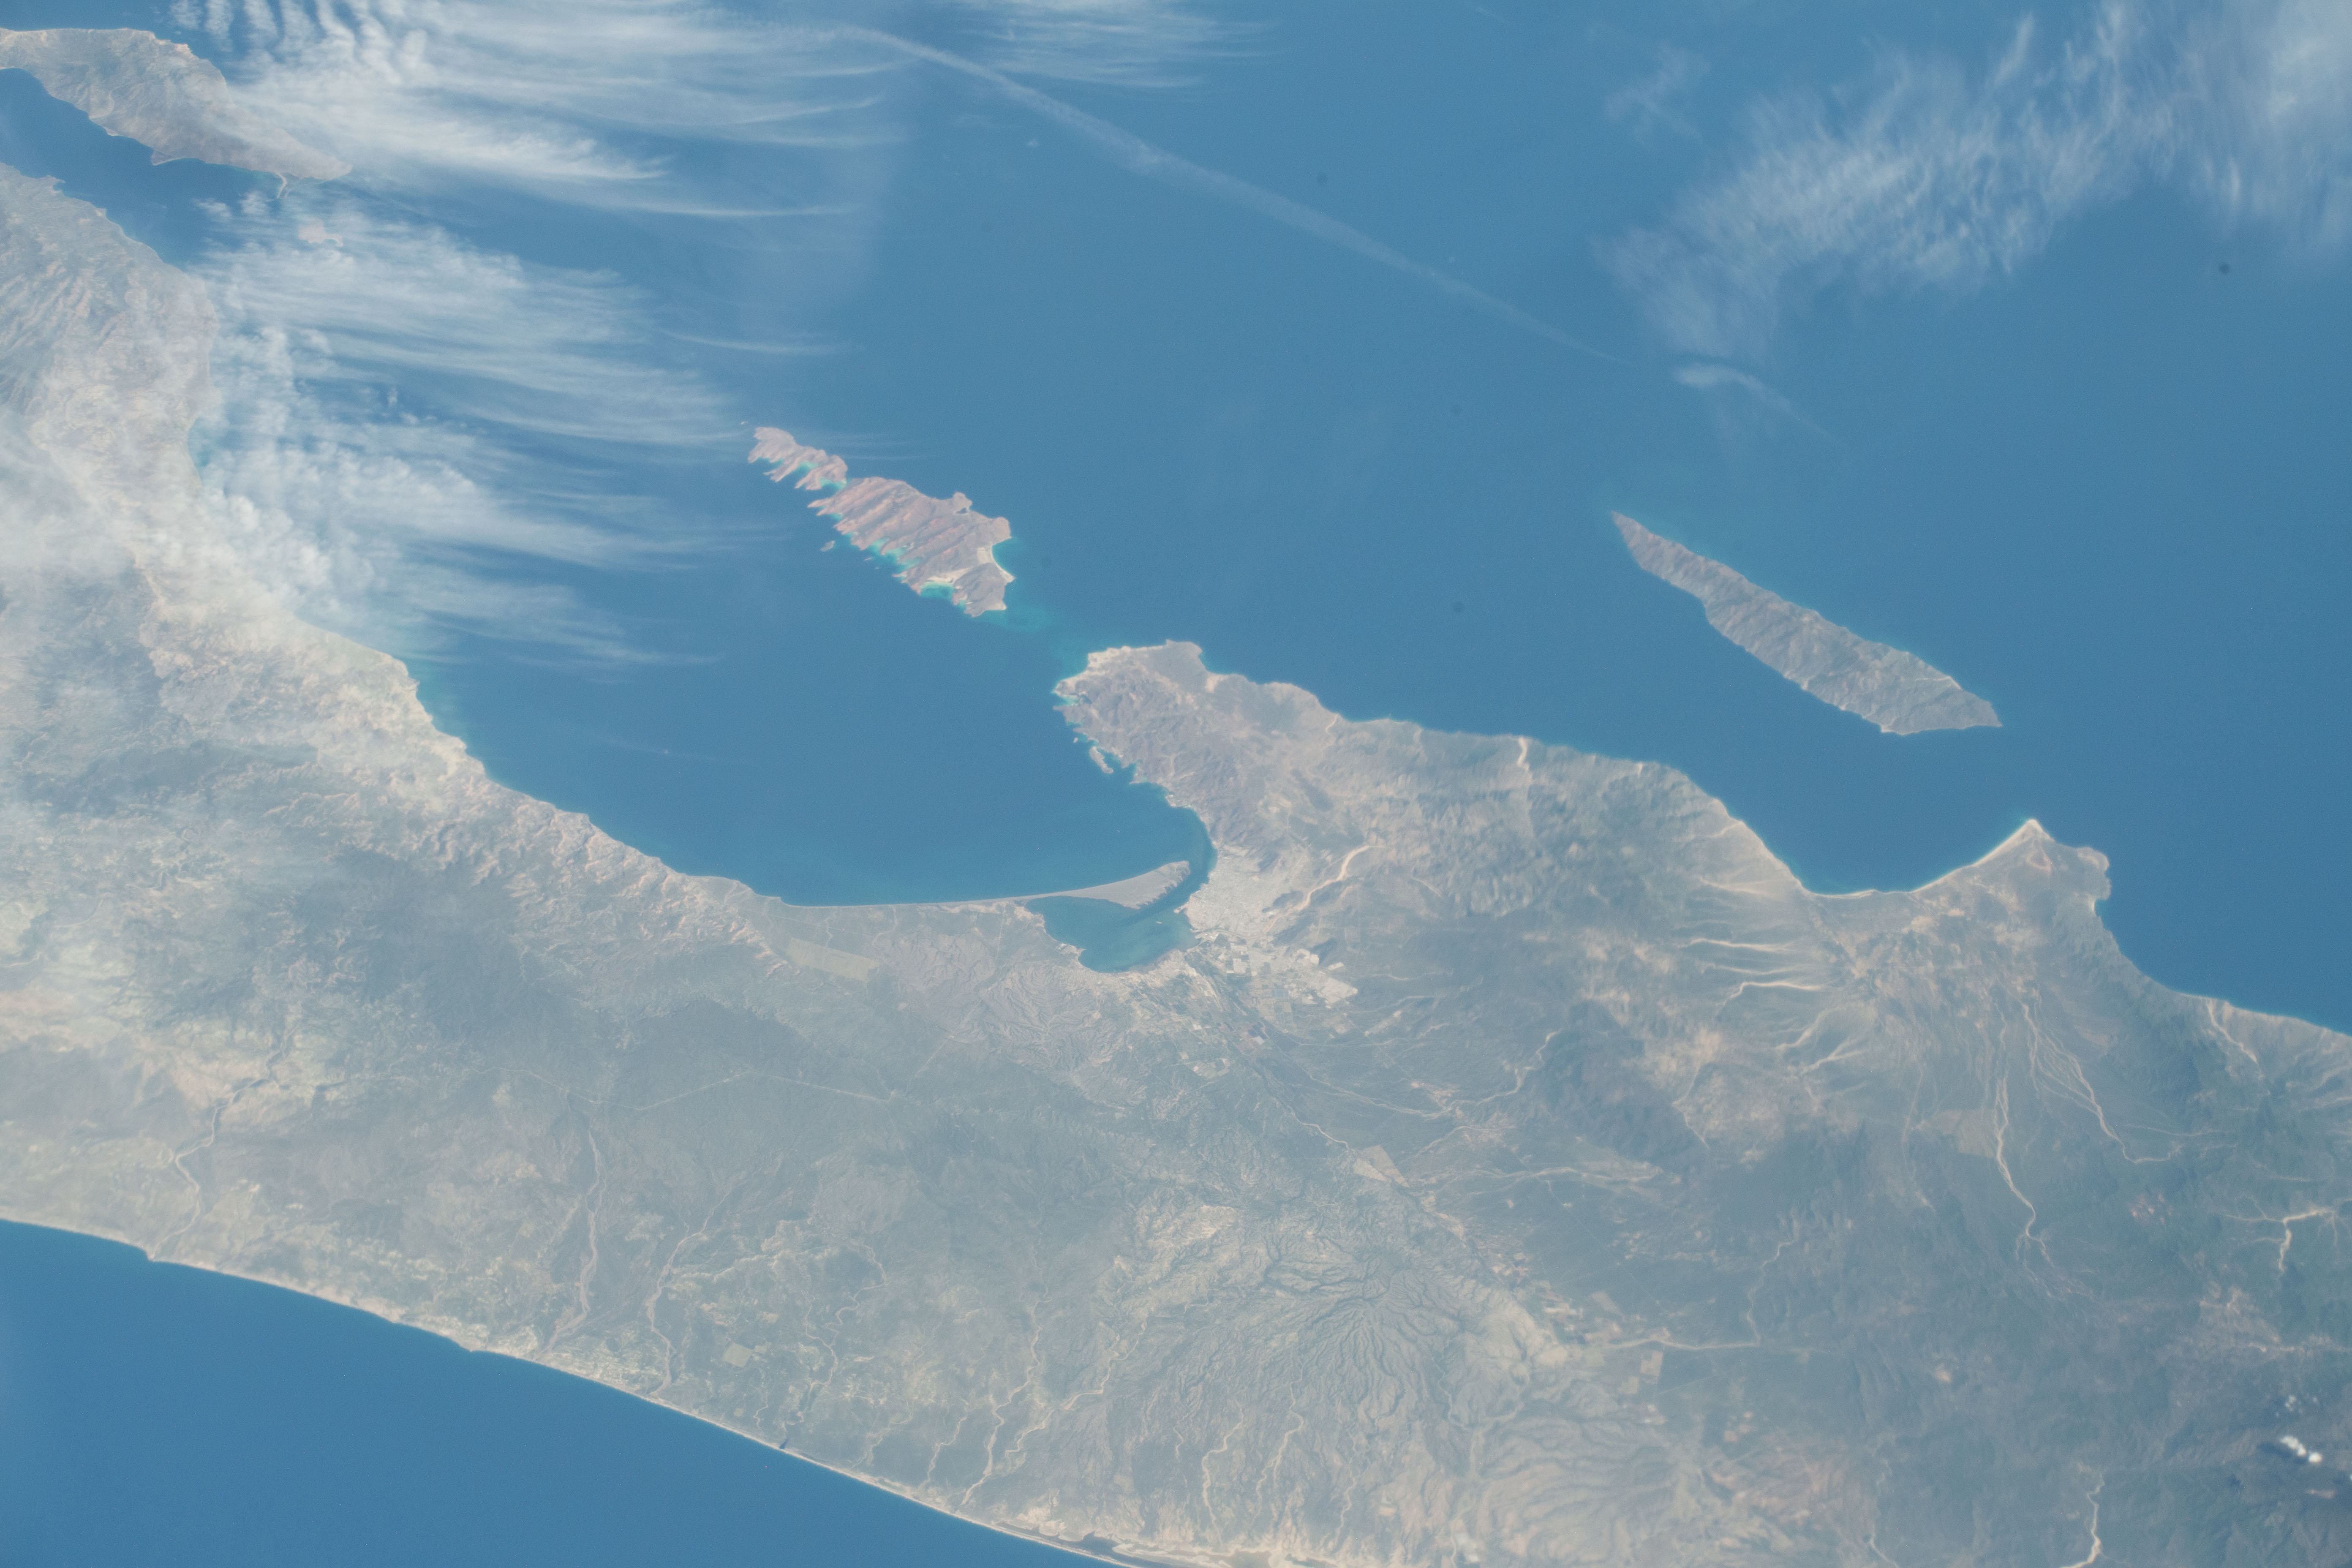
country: MEXICO
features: BAJA CALIFORNIA SUR, CERRALVO TROUGH, ISLA LA PARFIDA
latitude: 24.2
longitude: -110.2
